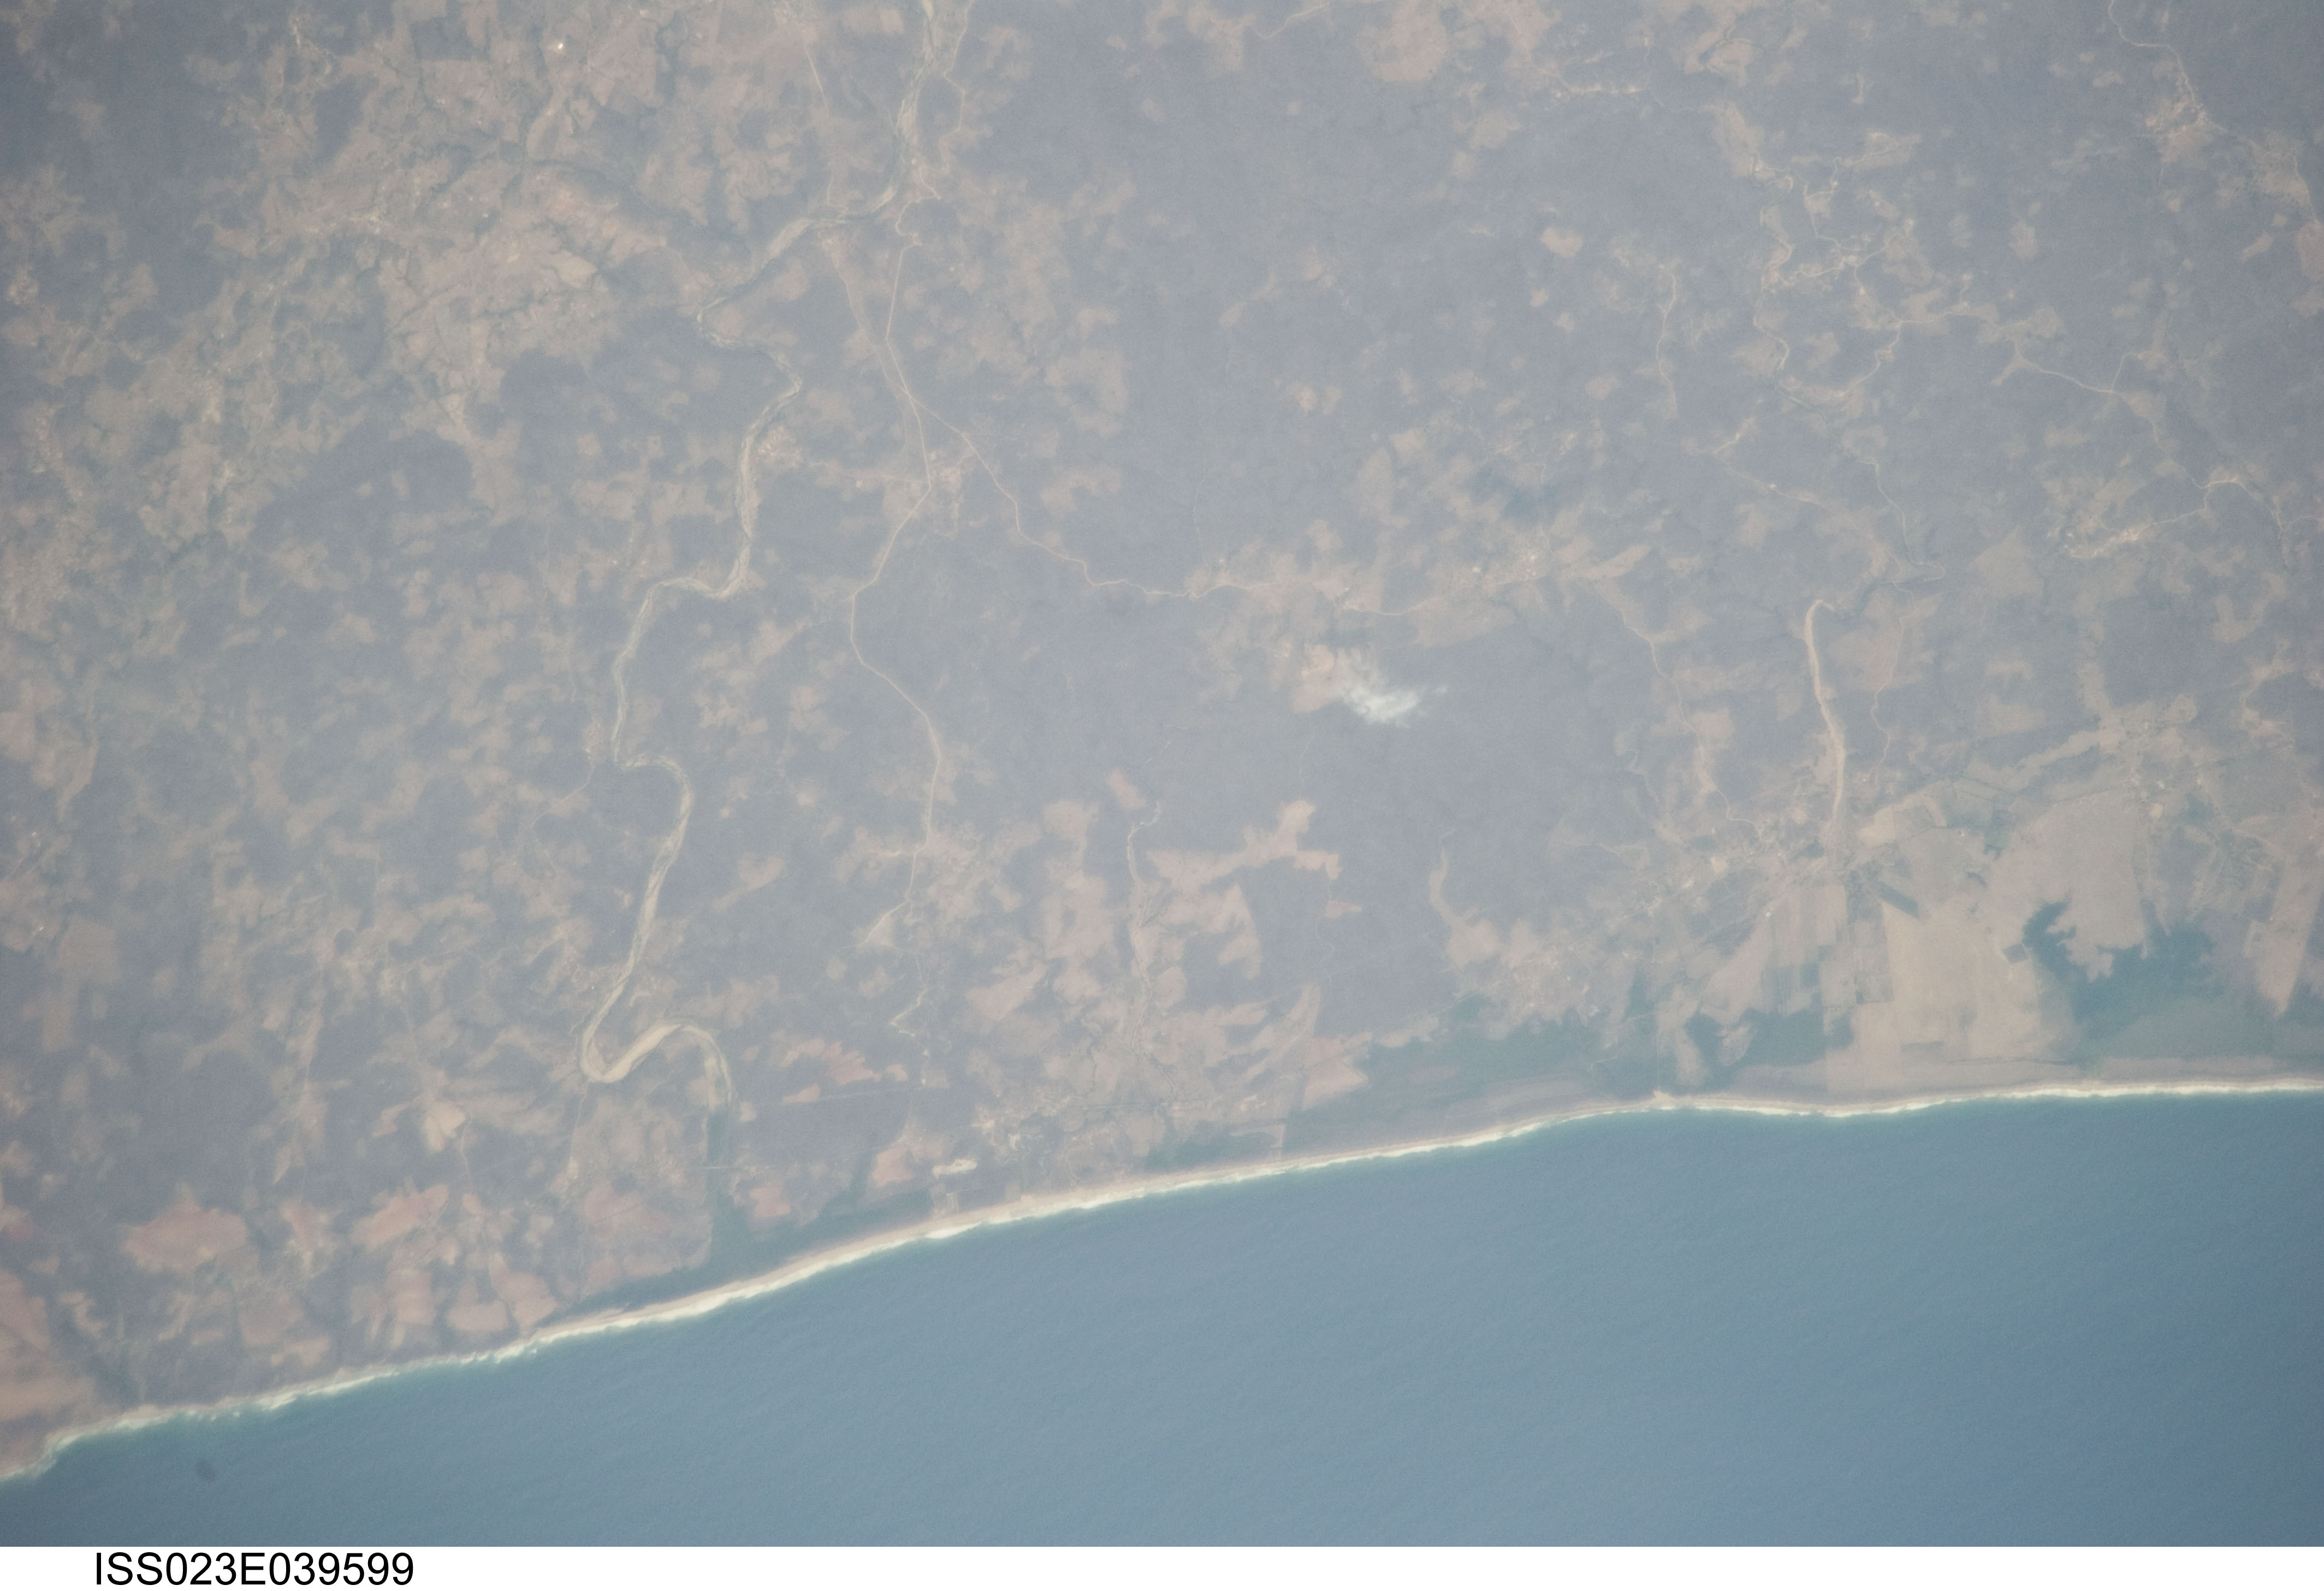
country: MEXICO
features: PACIFIC OCEAN COAST, BEACH, LAGOONS, STREAMS WEST OF PUERTO ANGEL
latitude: 15.7
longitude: -96.7
